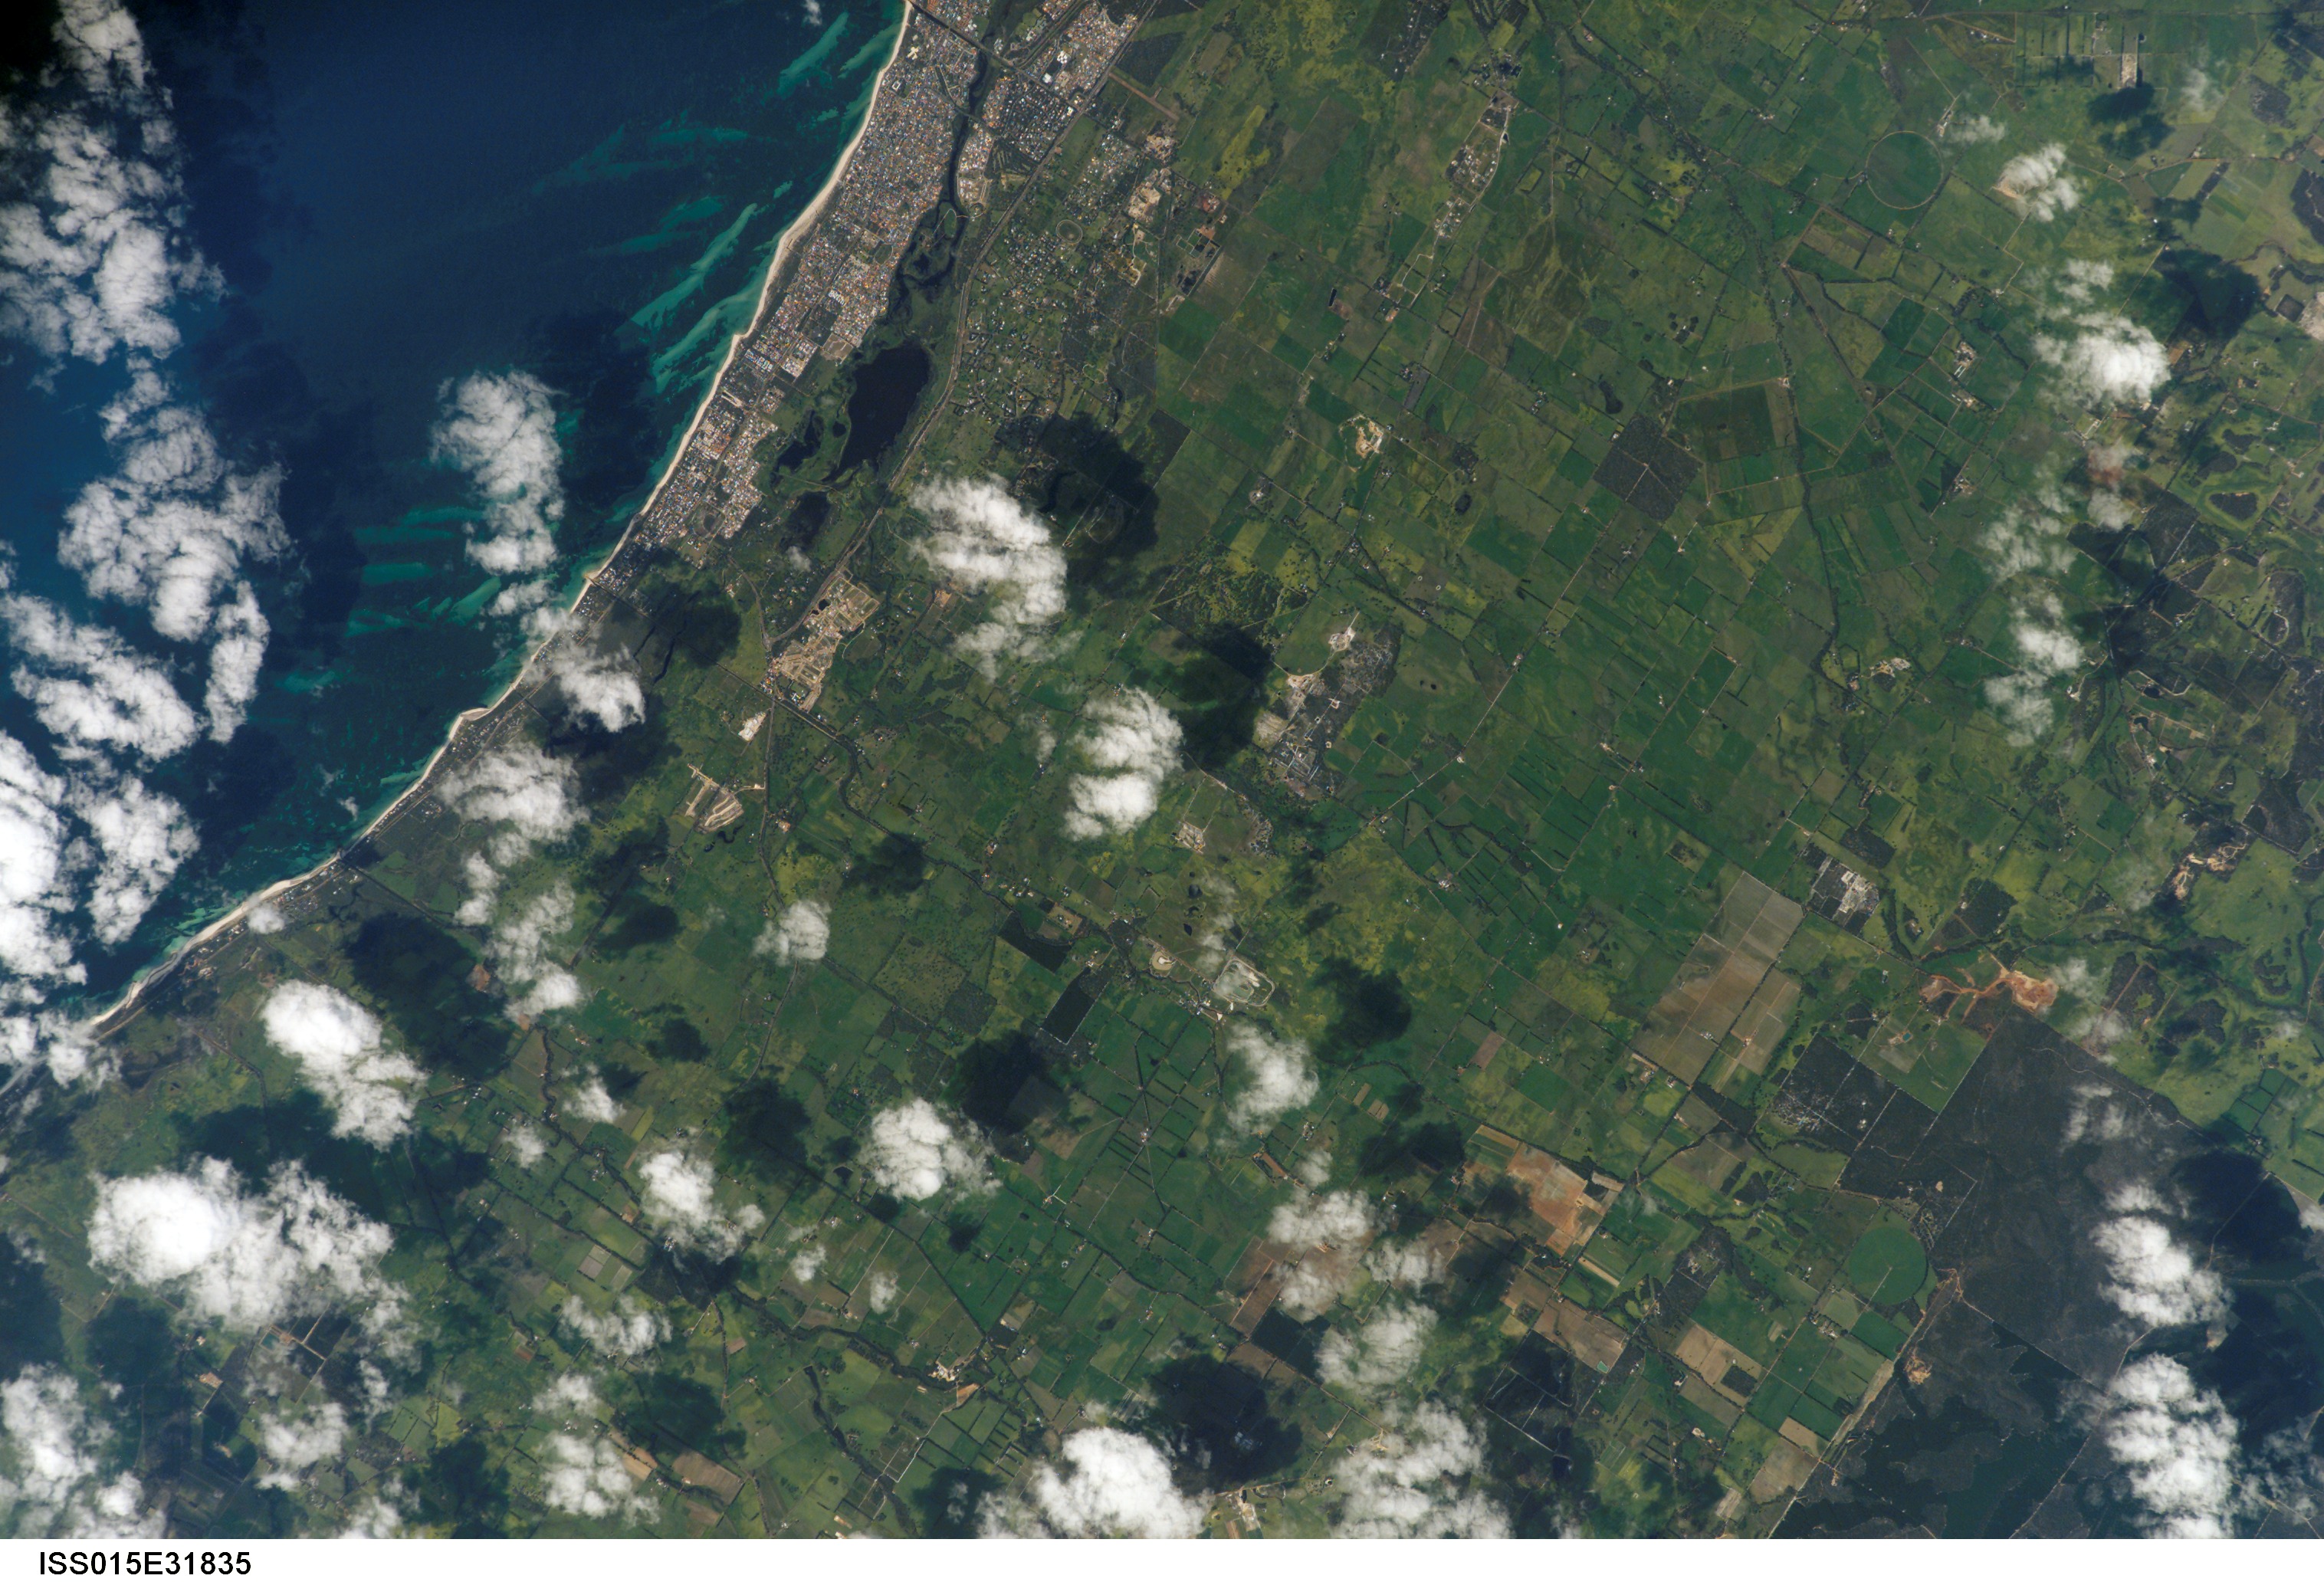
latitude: -33.7
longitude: 115.3
